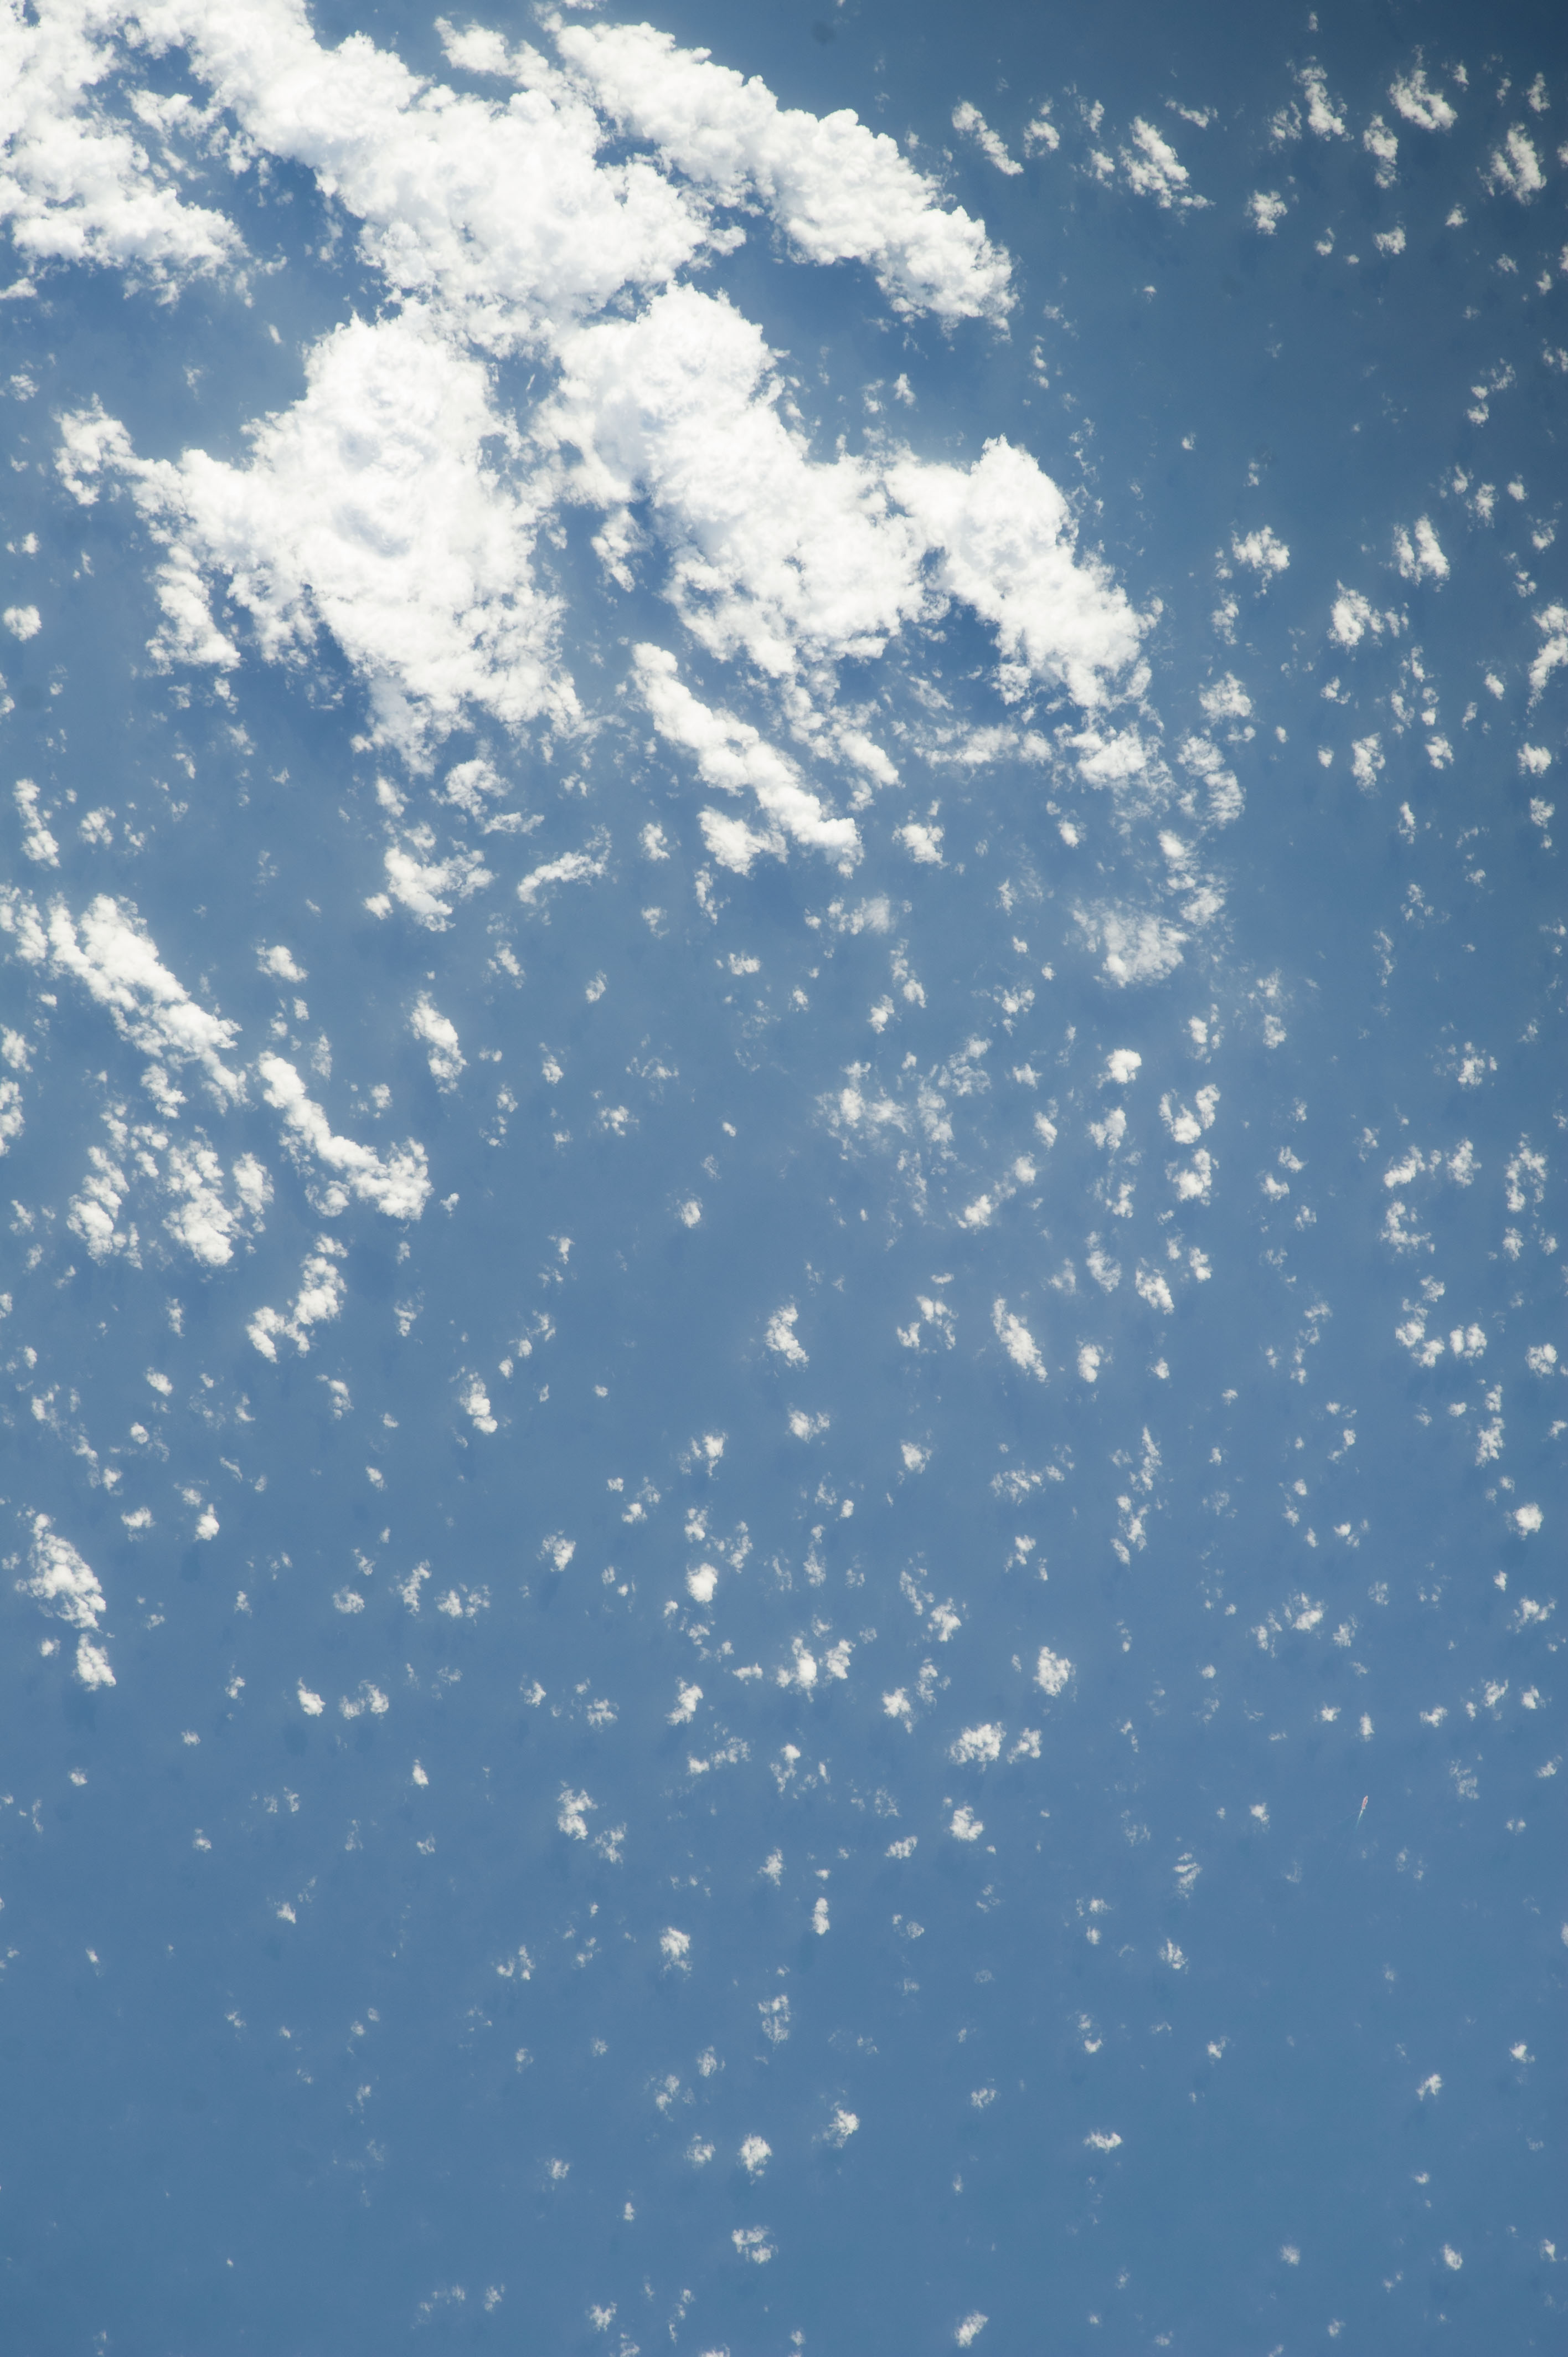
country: ANDAMAN SEA
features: SEA SURFACE, LOW CONVECTIVE CLOUD FIELD
